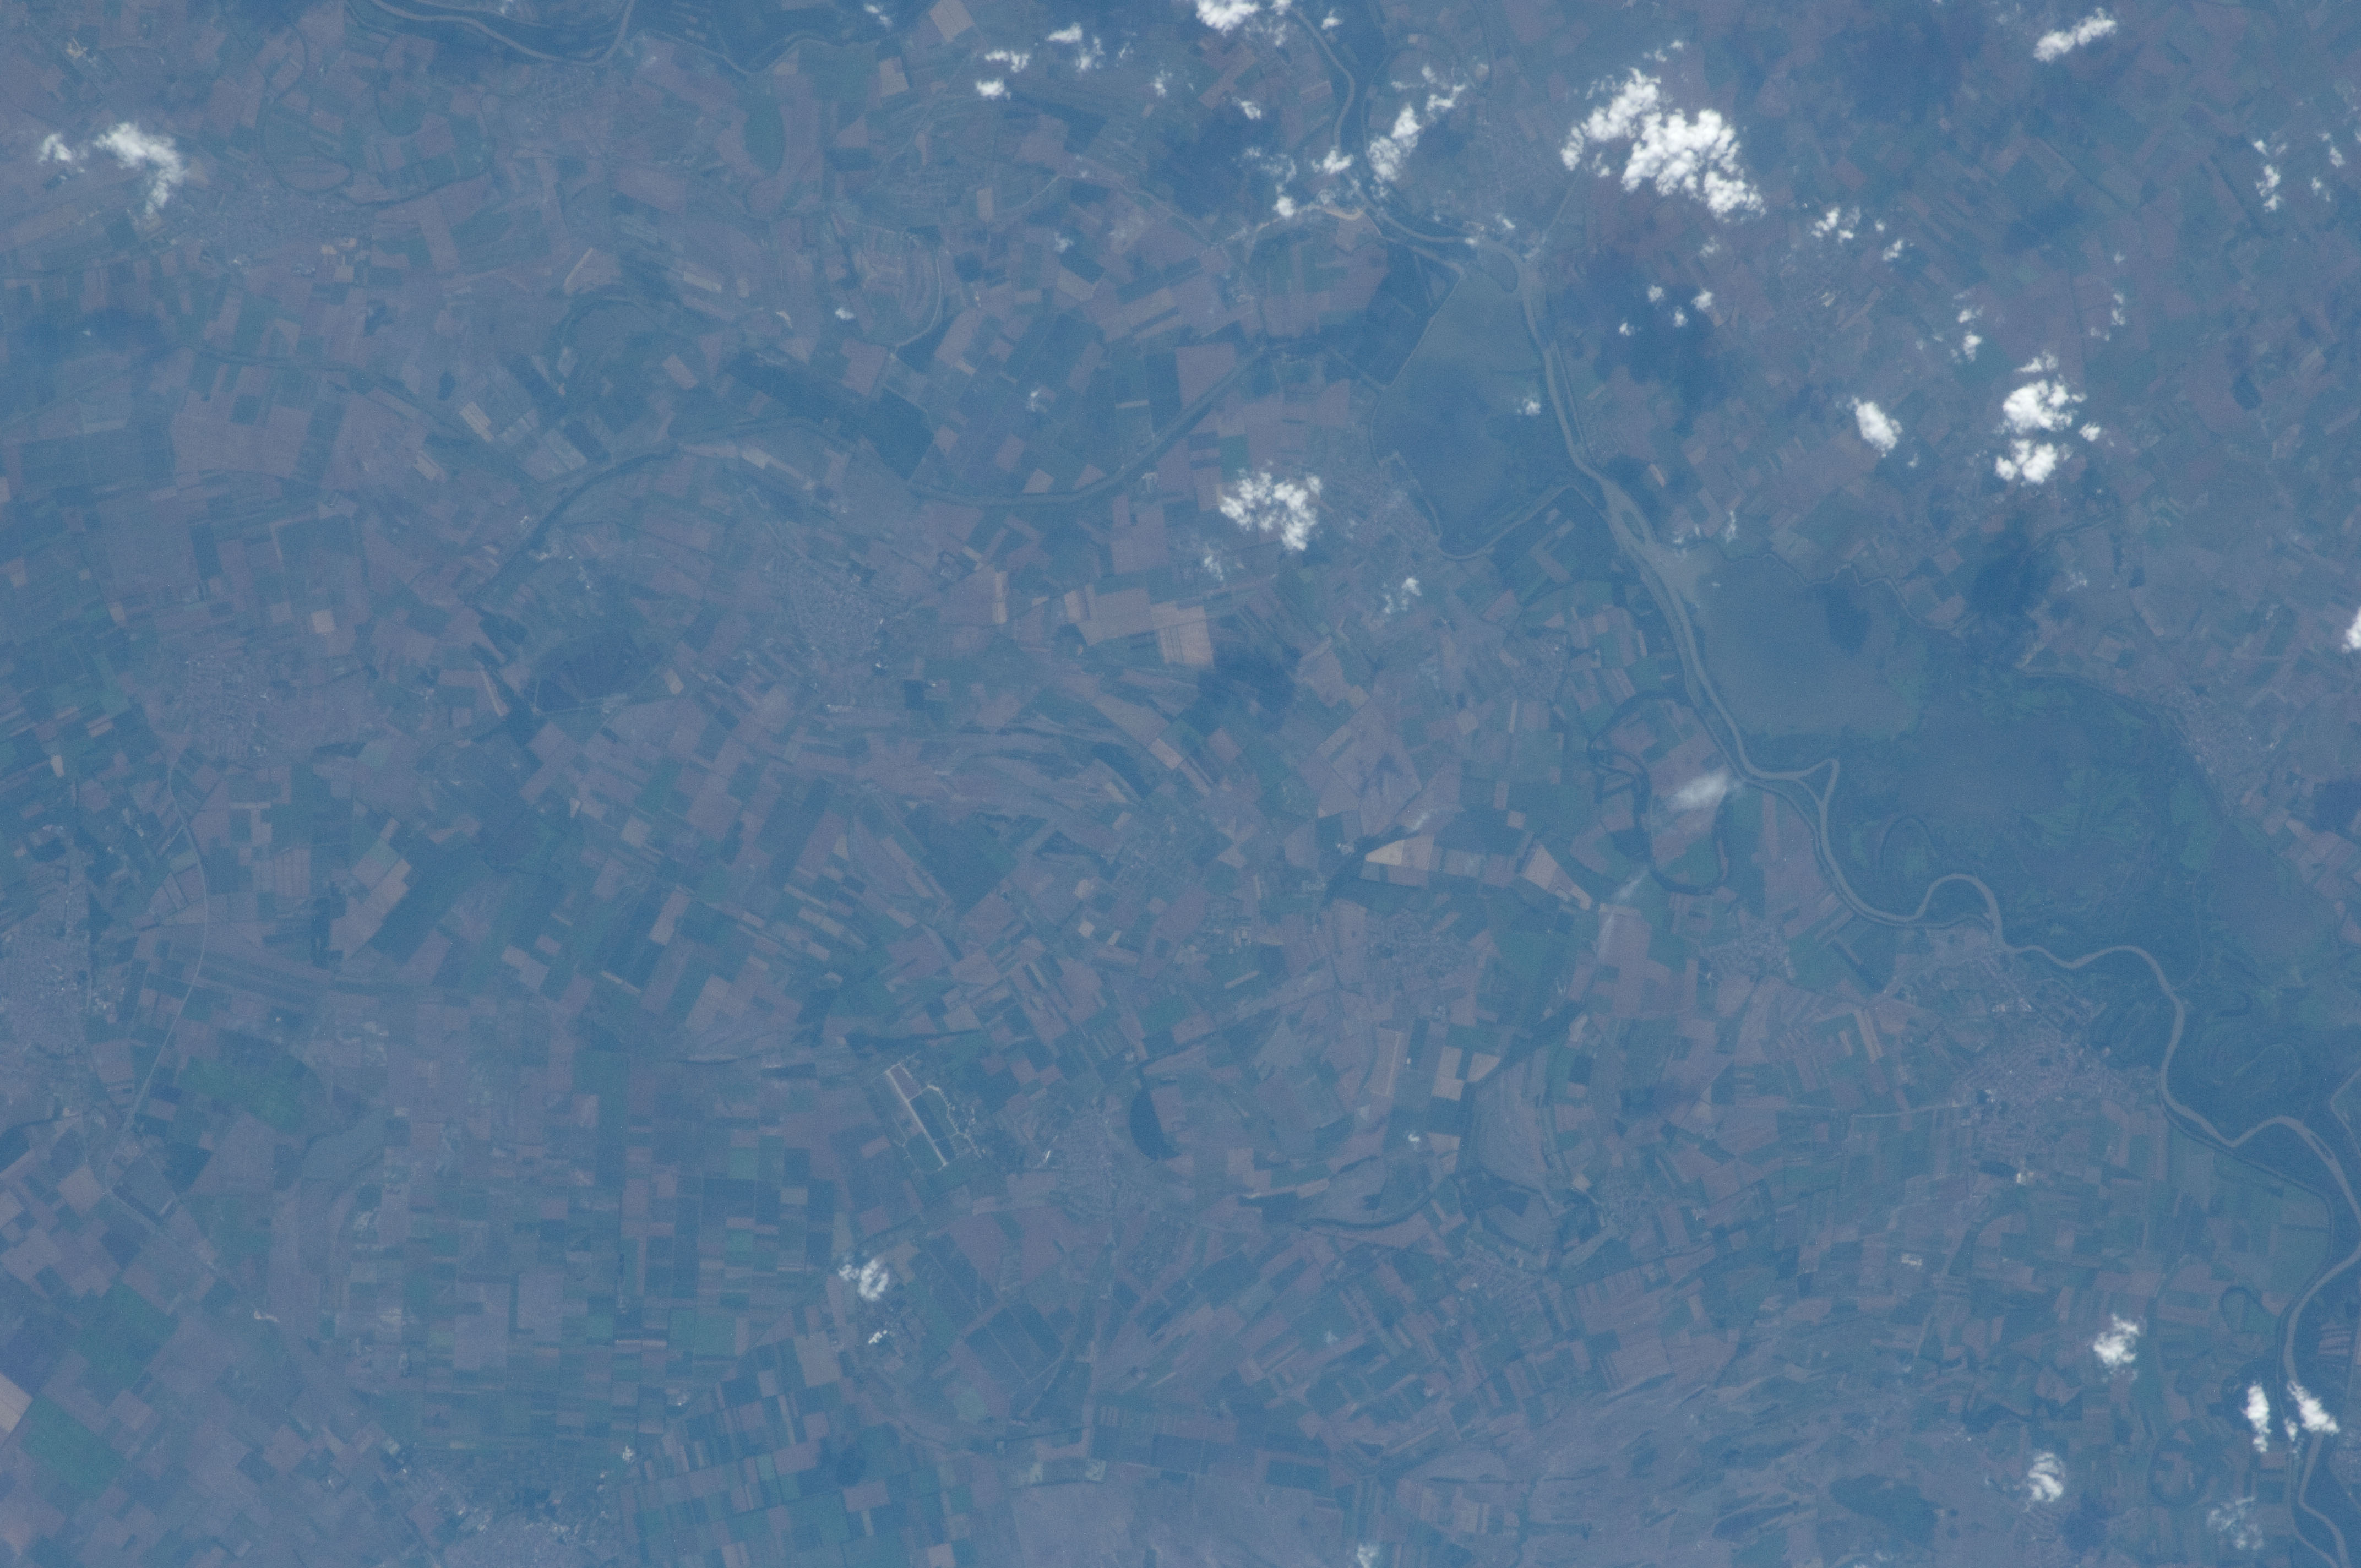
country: HUNGARY
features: TISZA R., AGR., KUNHEGYES, KISUJSZALLAS, AIRPORT
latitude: 47.3
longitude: 20.4
